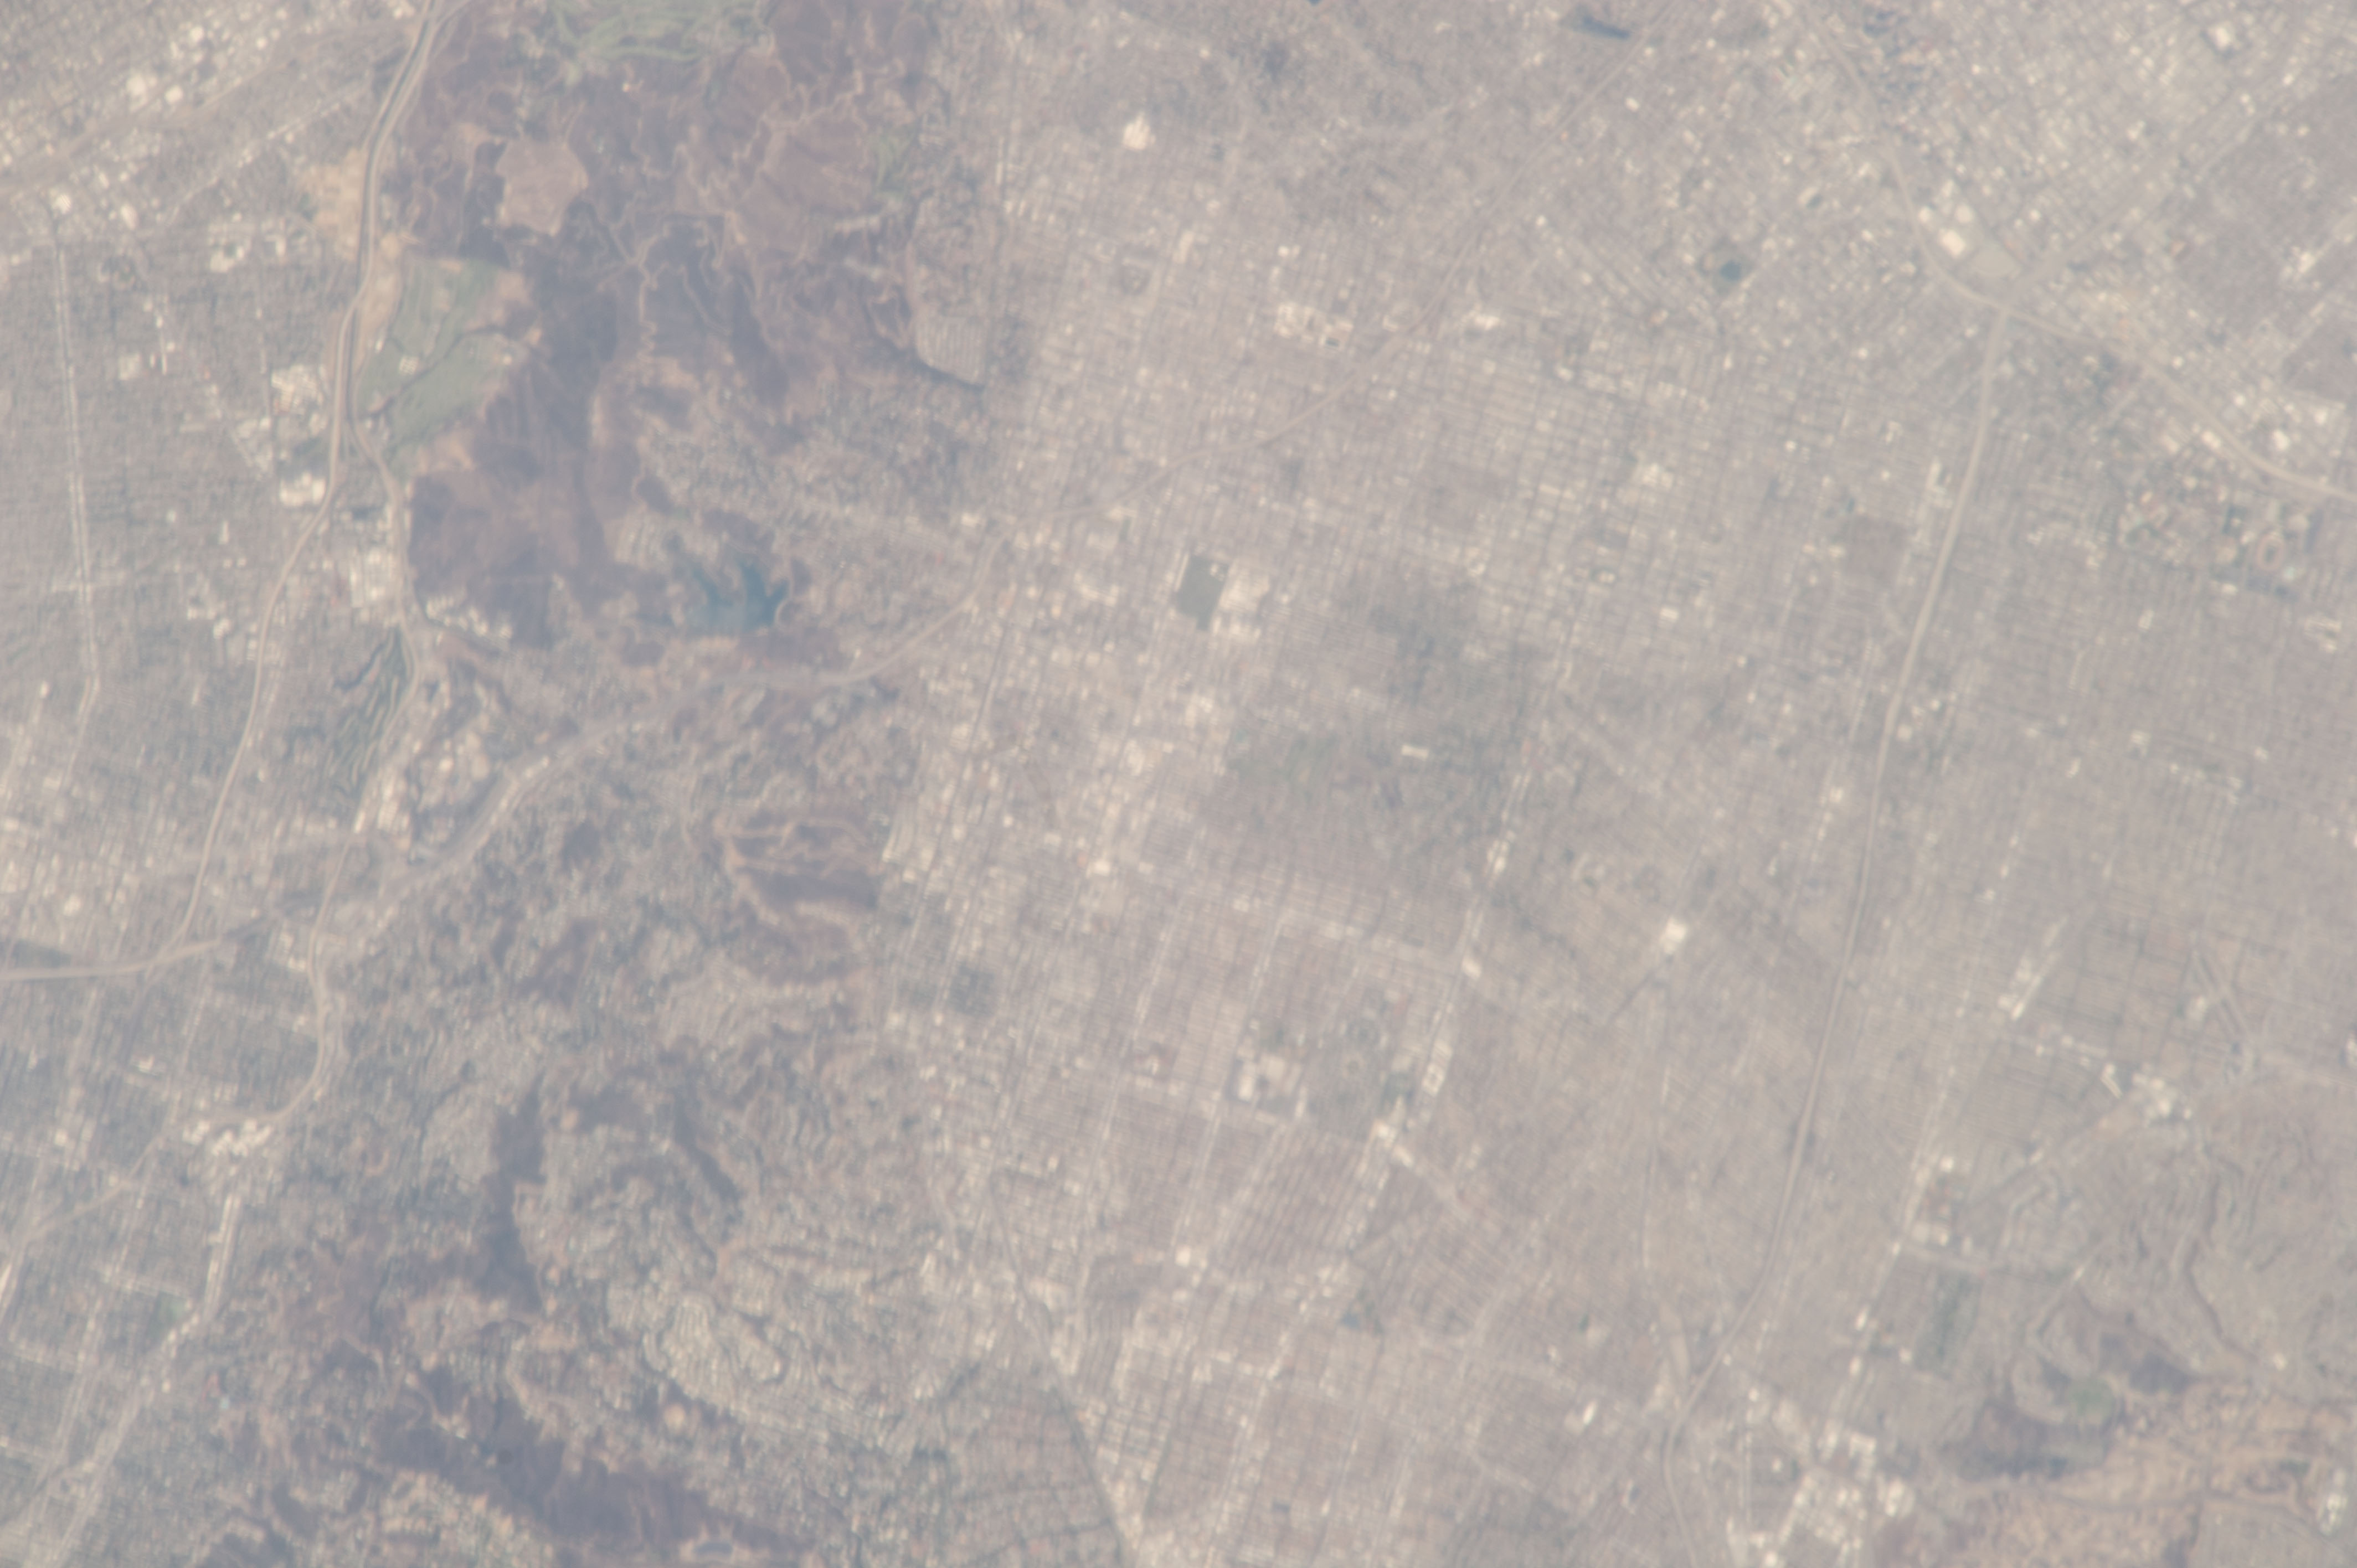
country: USA-CALIFORNIA
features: CY.
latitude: 34.1
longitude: -118.3
